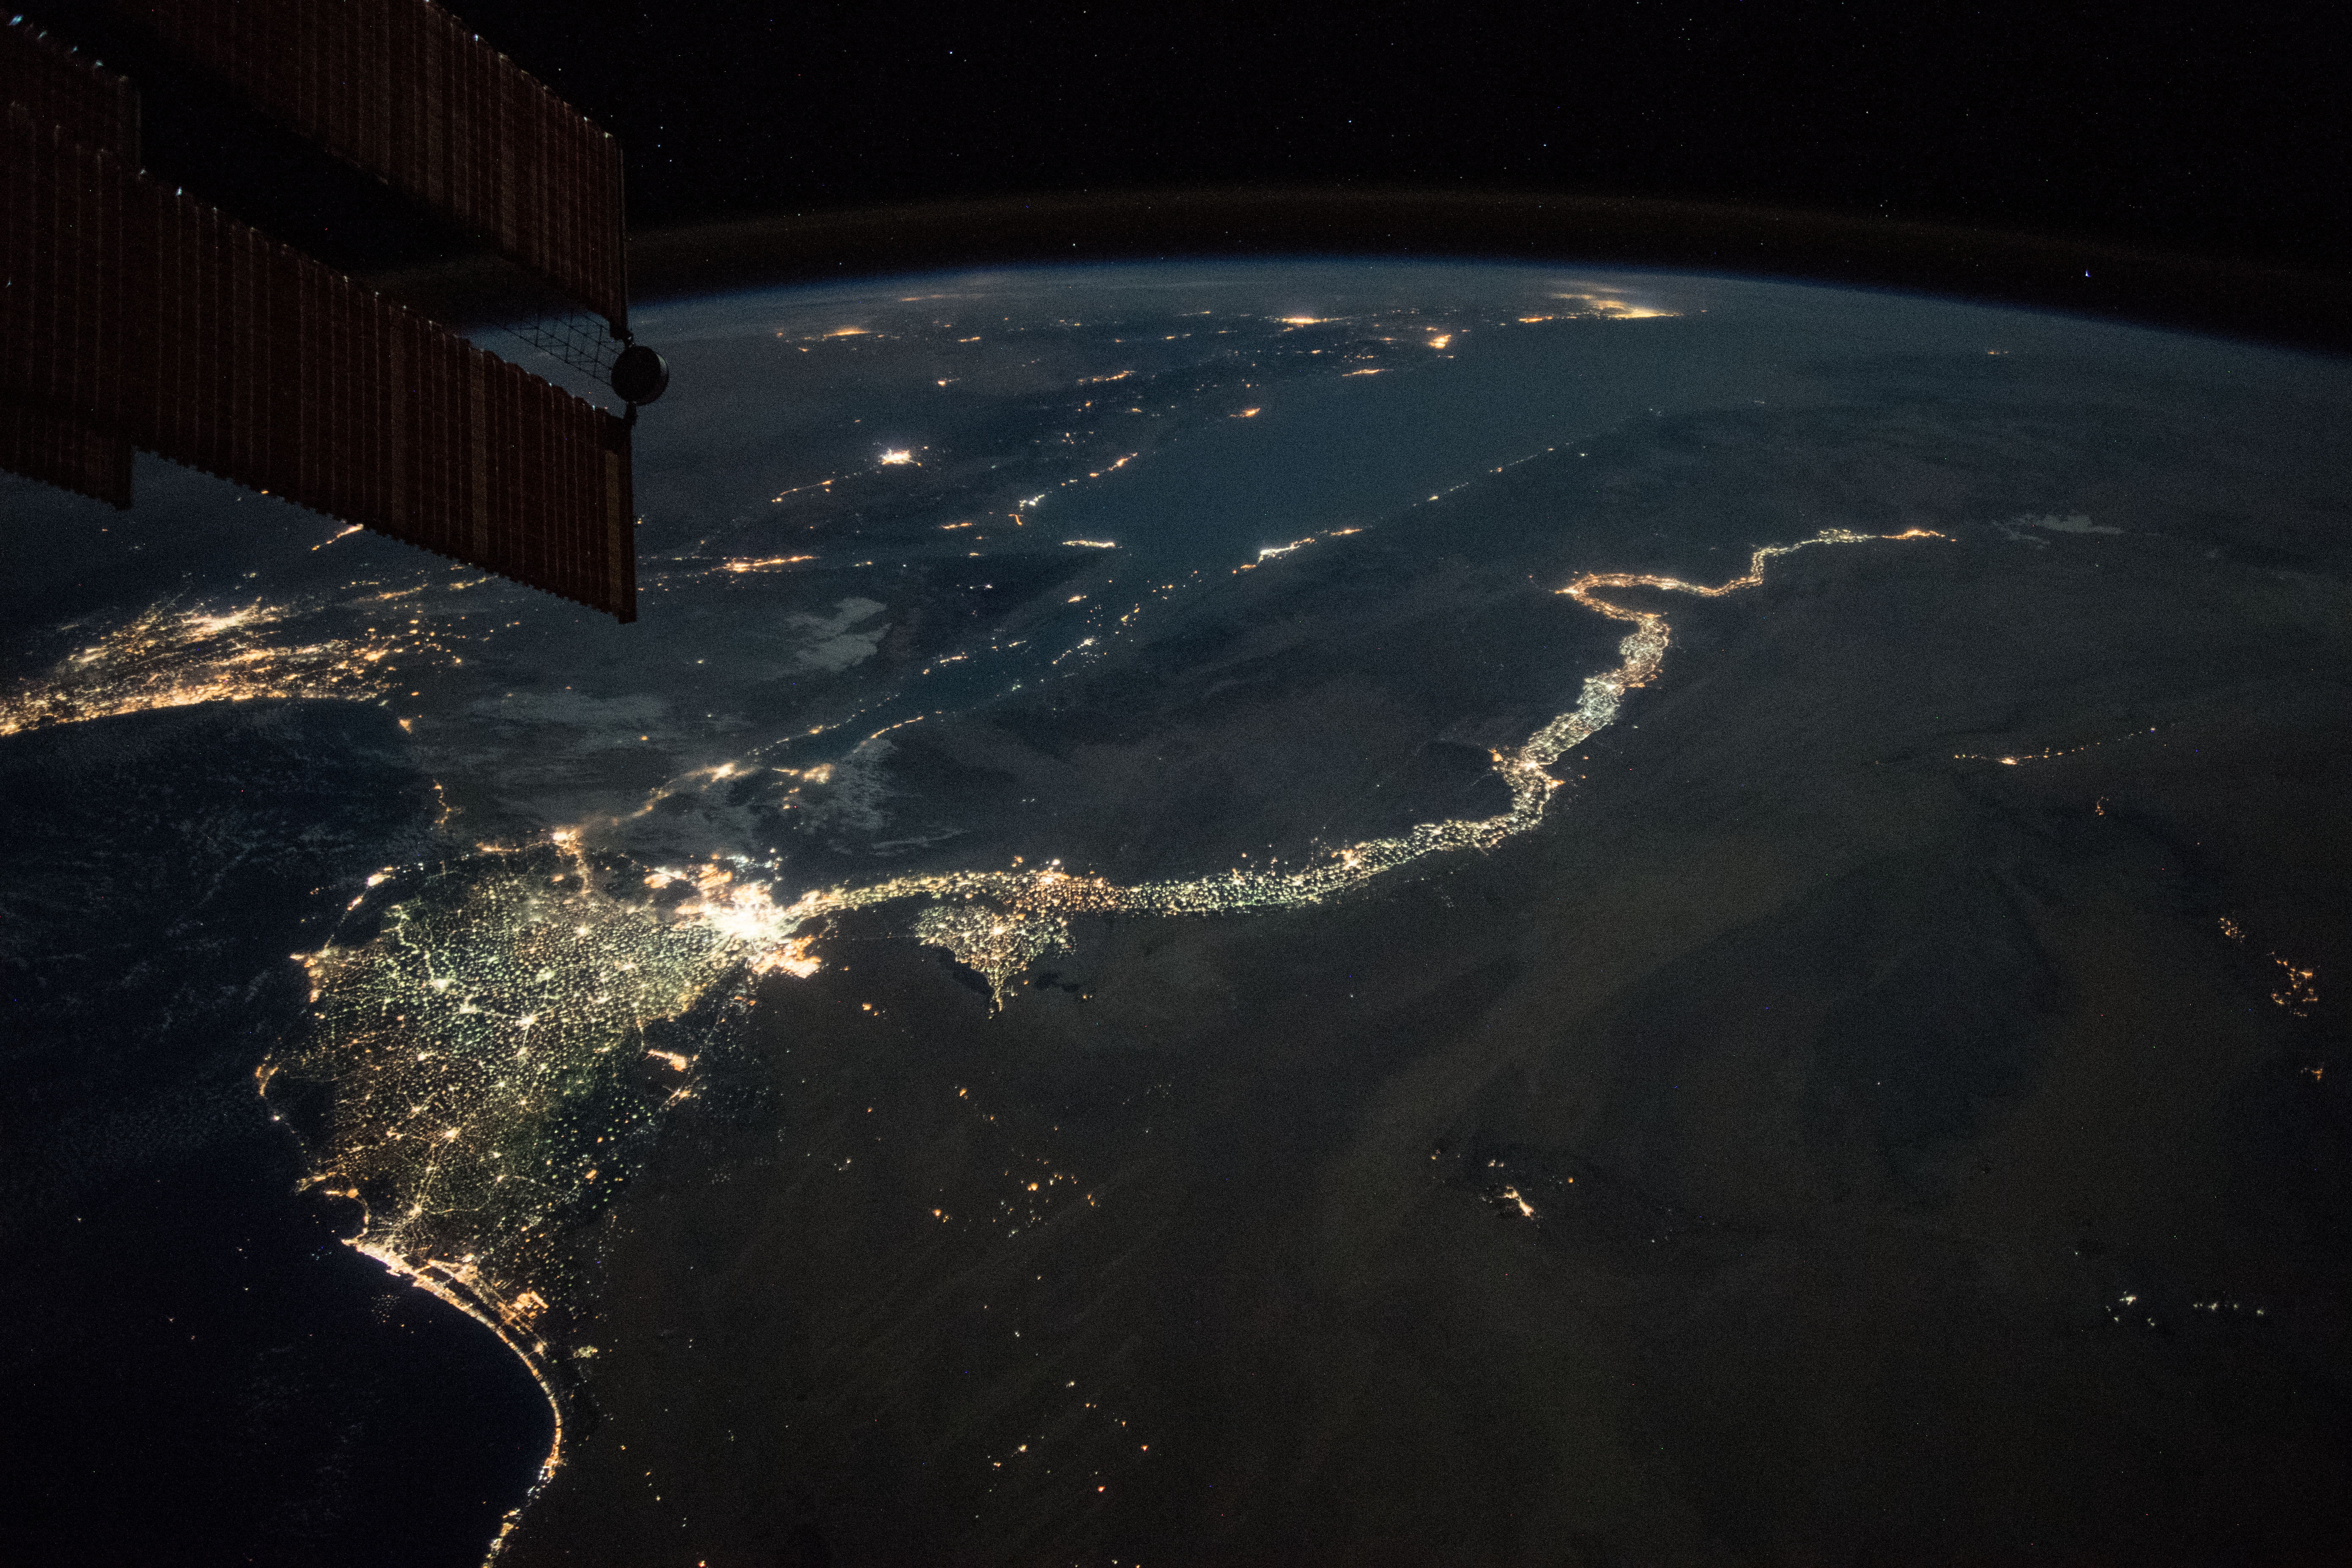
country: EGYPT
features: WESTERN DESERT, EASTERN DESERT, GULF OF SUEZ, GULF OF AQABA, CAIRO CITY, FAIYUM CITY, MINYA CITY. MALLAWI CITY, BENI SUEF CITY, NILE RIVER, NIGHT, EARTH LIMB
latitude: 28.7
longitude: 31.5
